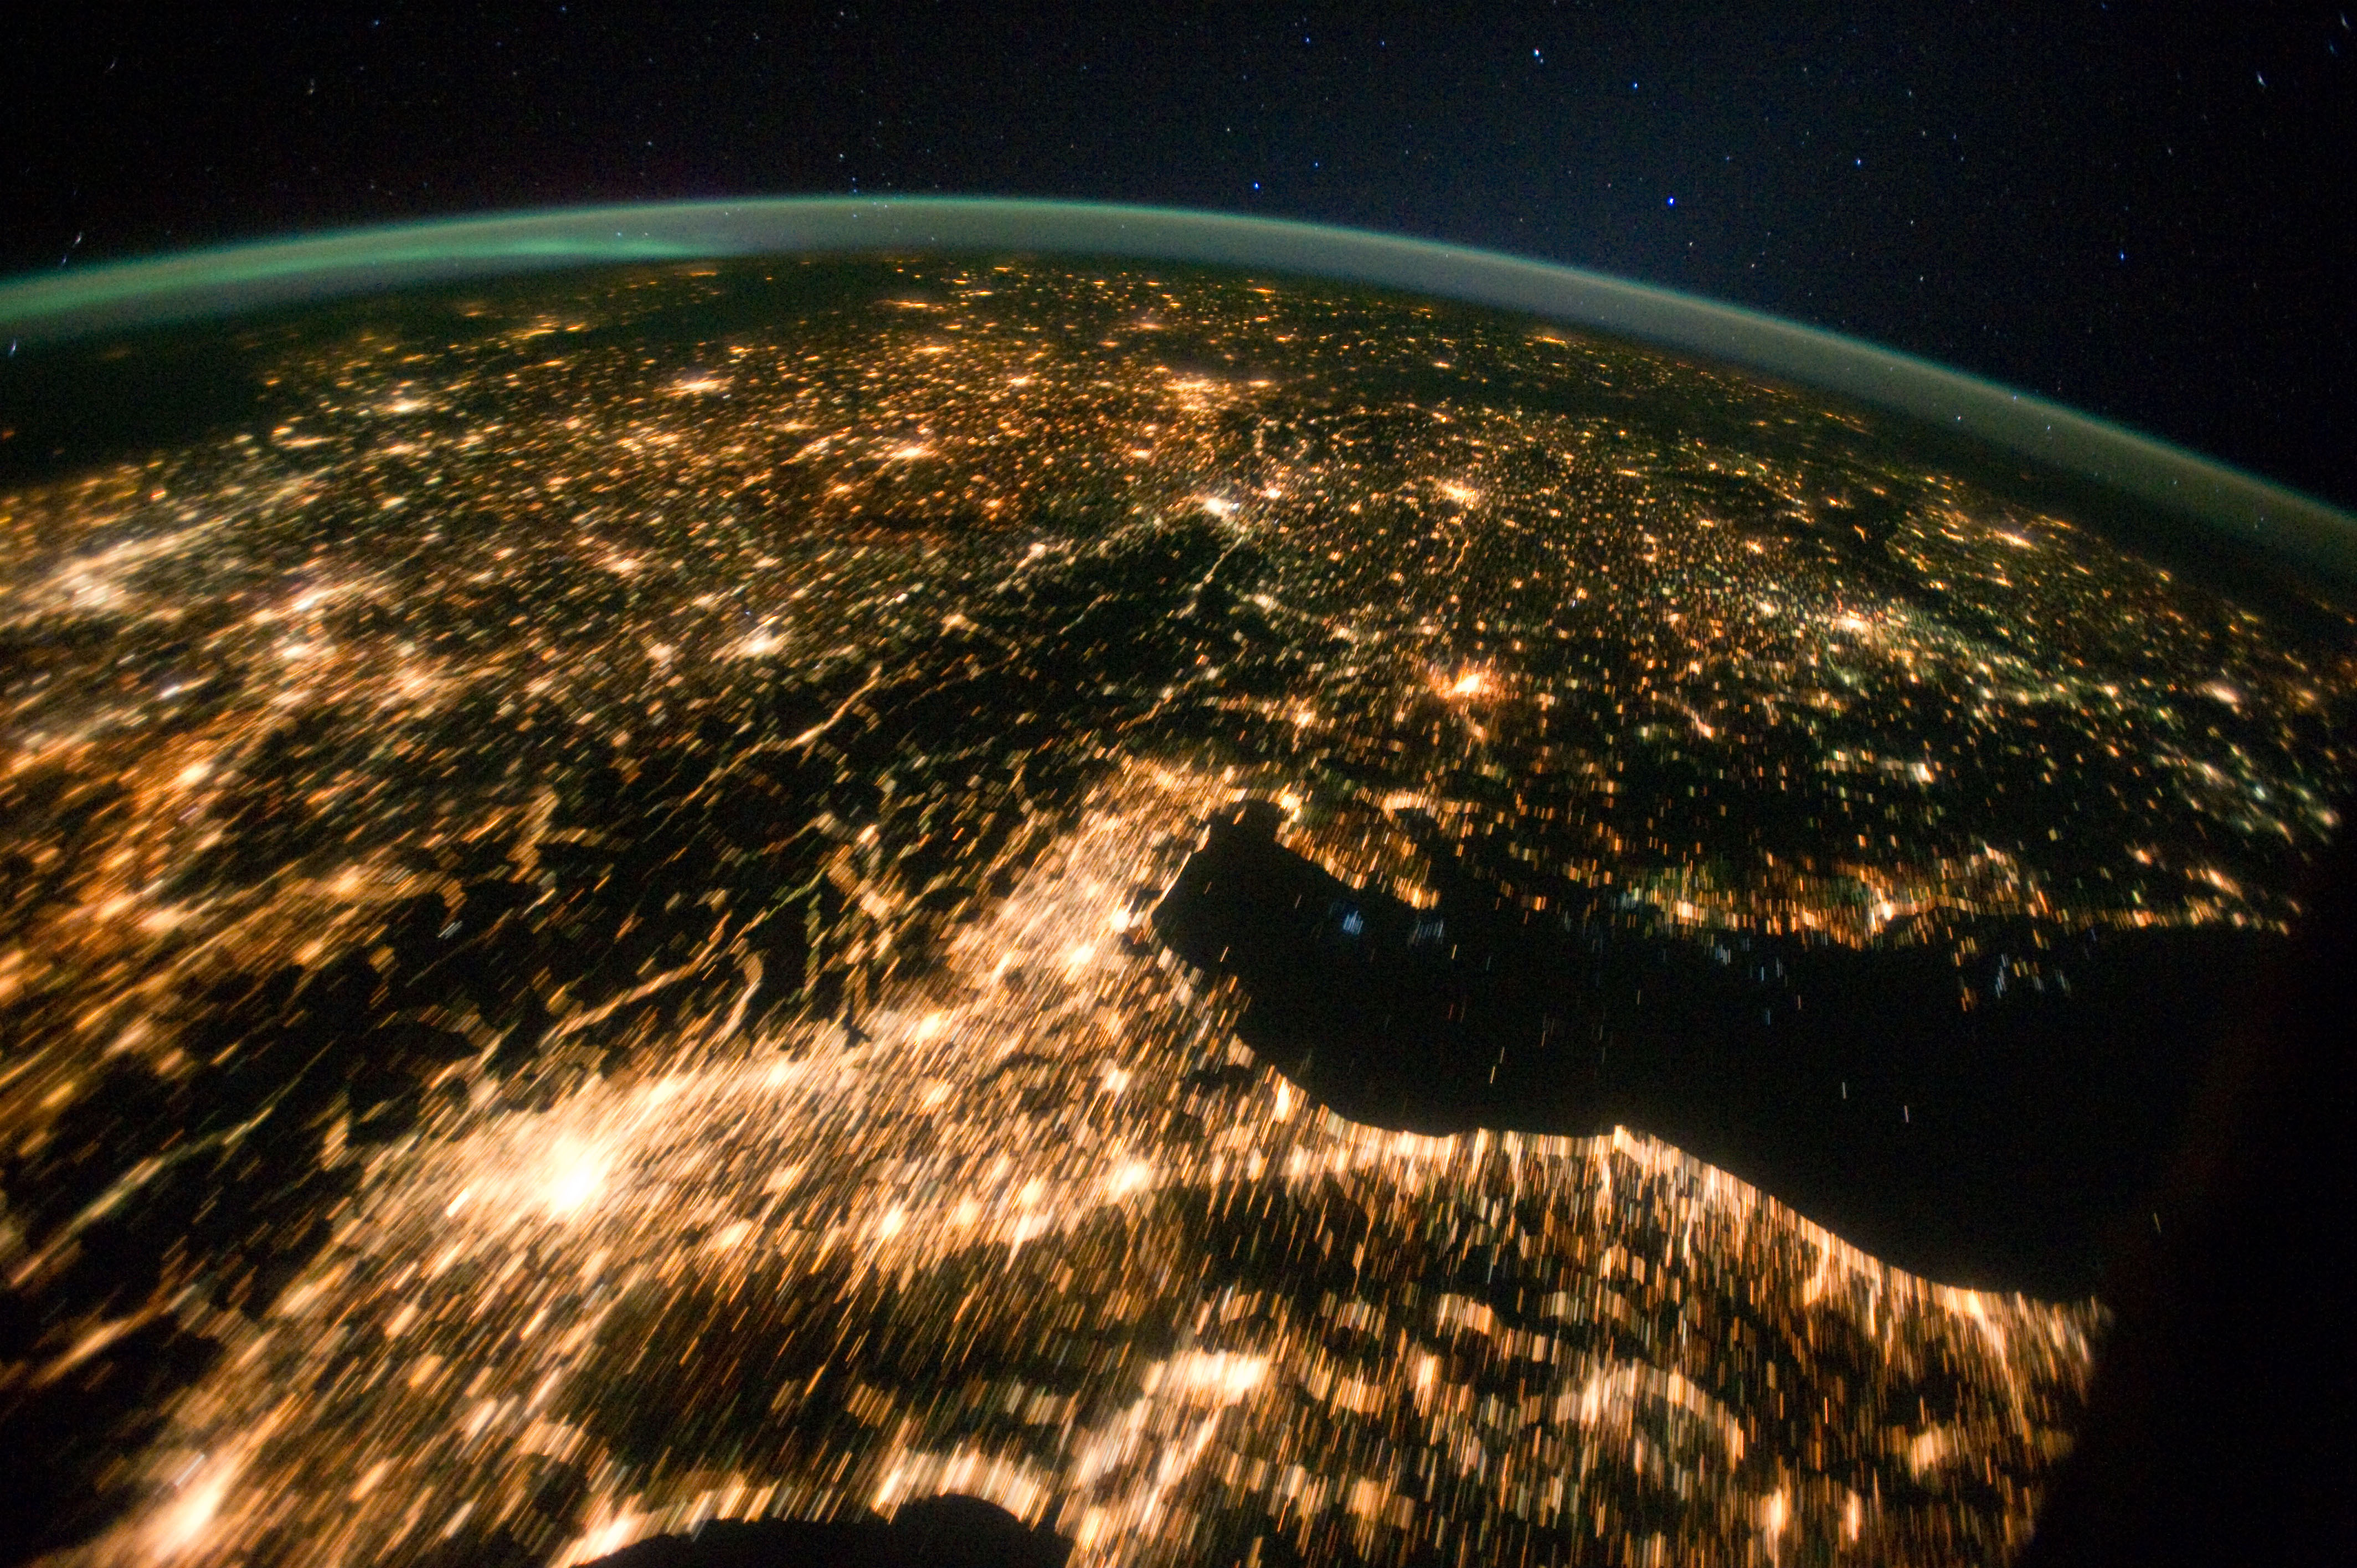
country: ITALY
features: PAN, ITALY, GERMANY, POLAND, HUNGARY AT NIGHT
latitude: 46.0
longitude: 12.5
